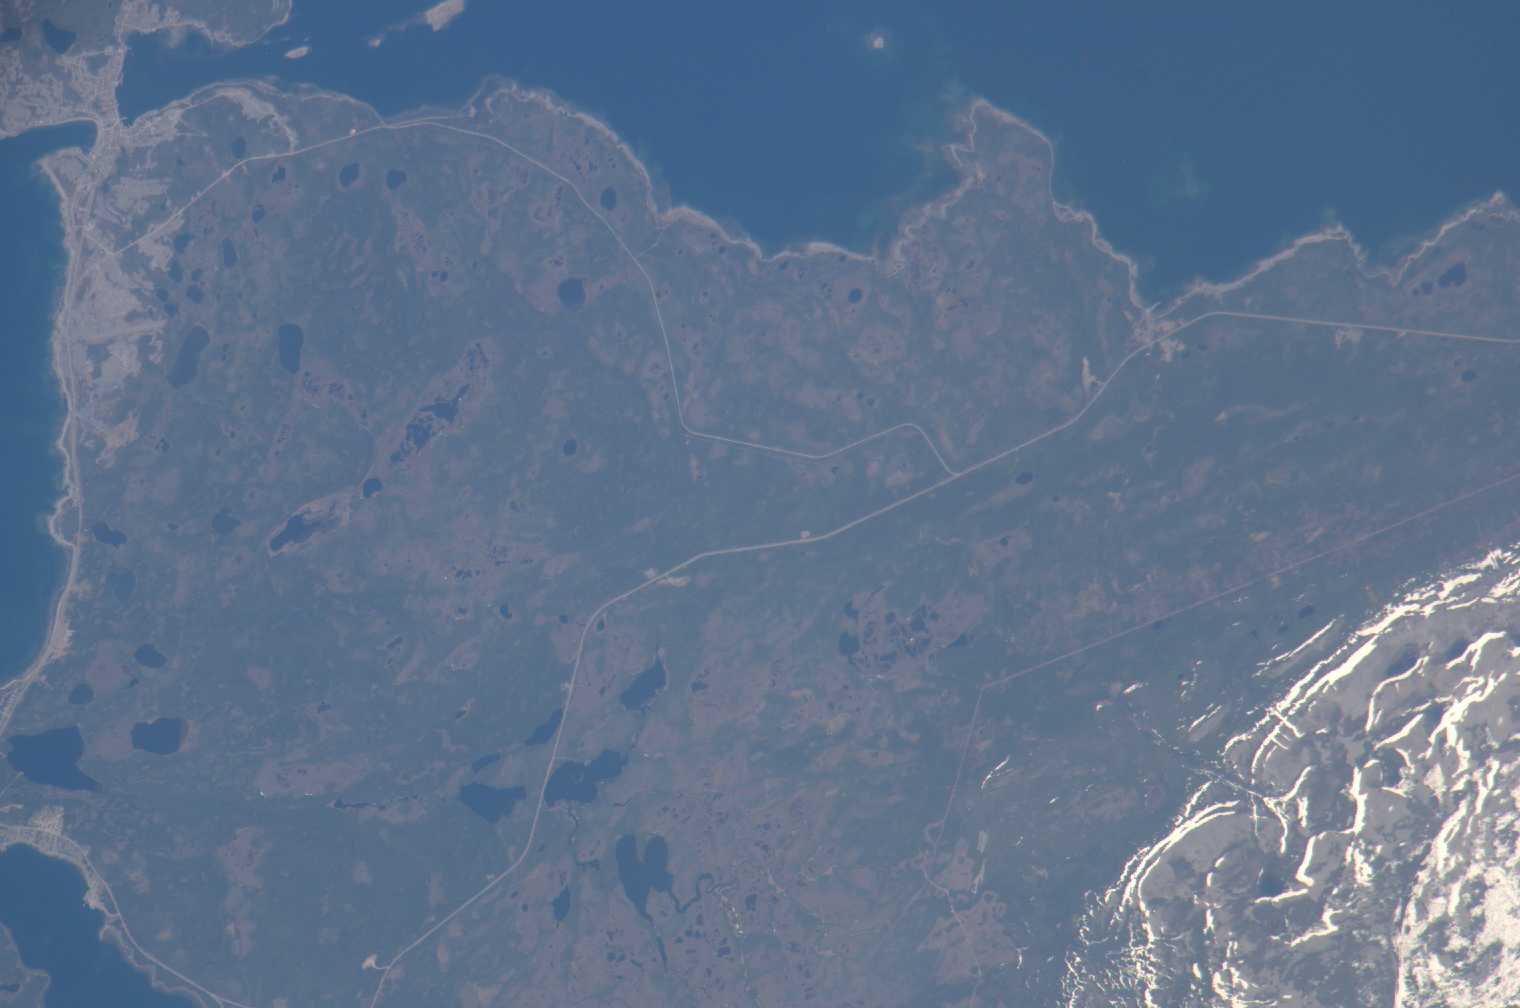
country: CANADA-N
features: NEWFOUNDLAND, EDDIES COVE WEST
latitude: 50.7
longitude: -57.2
